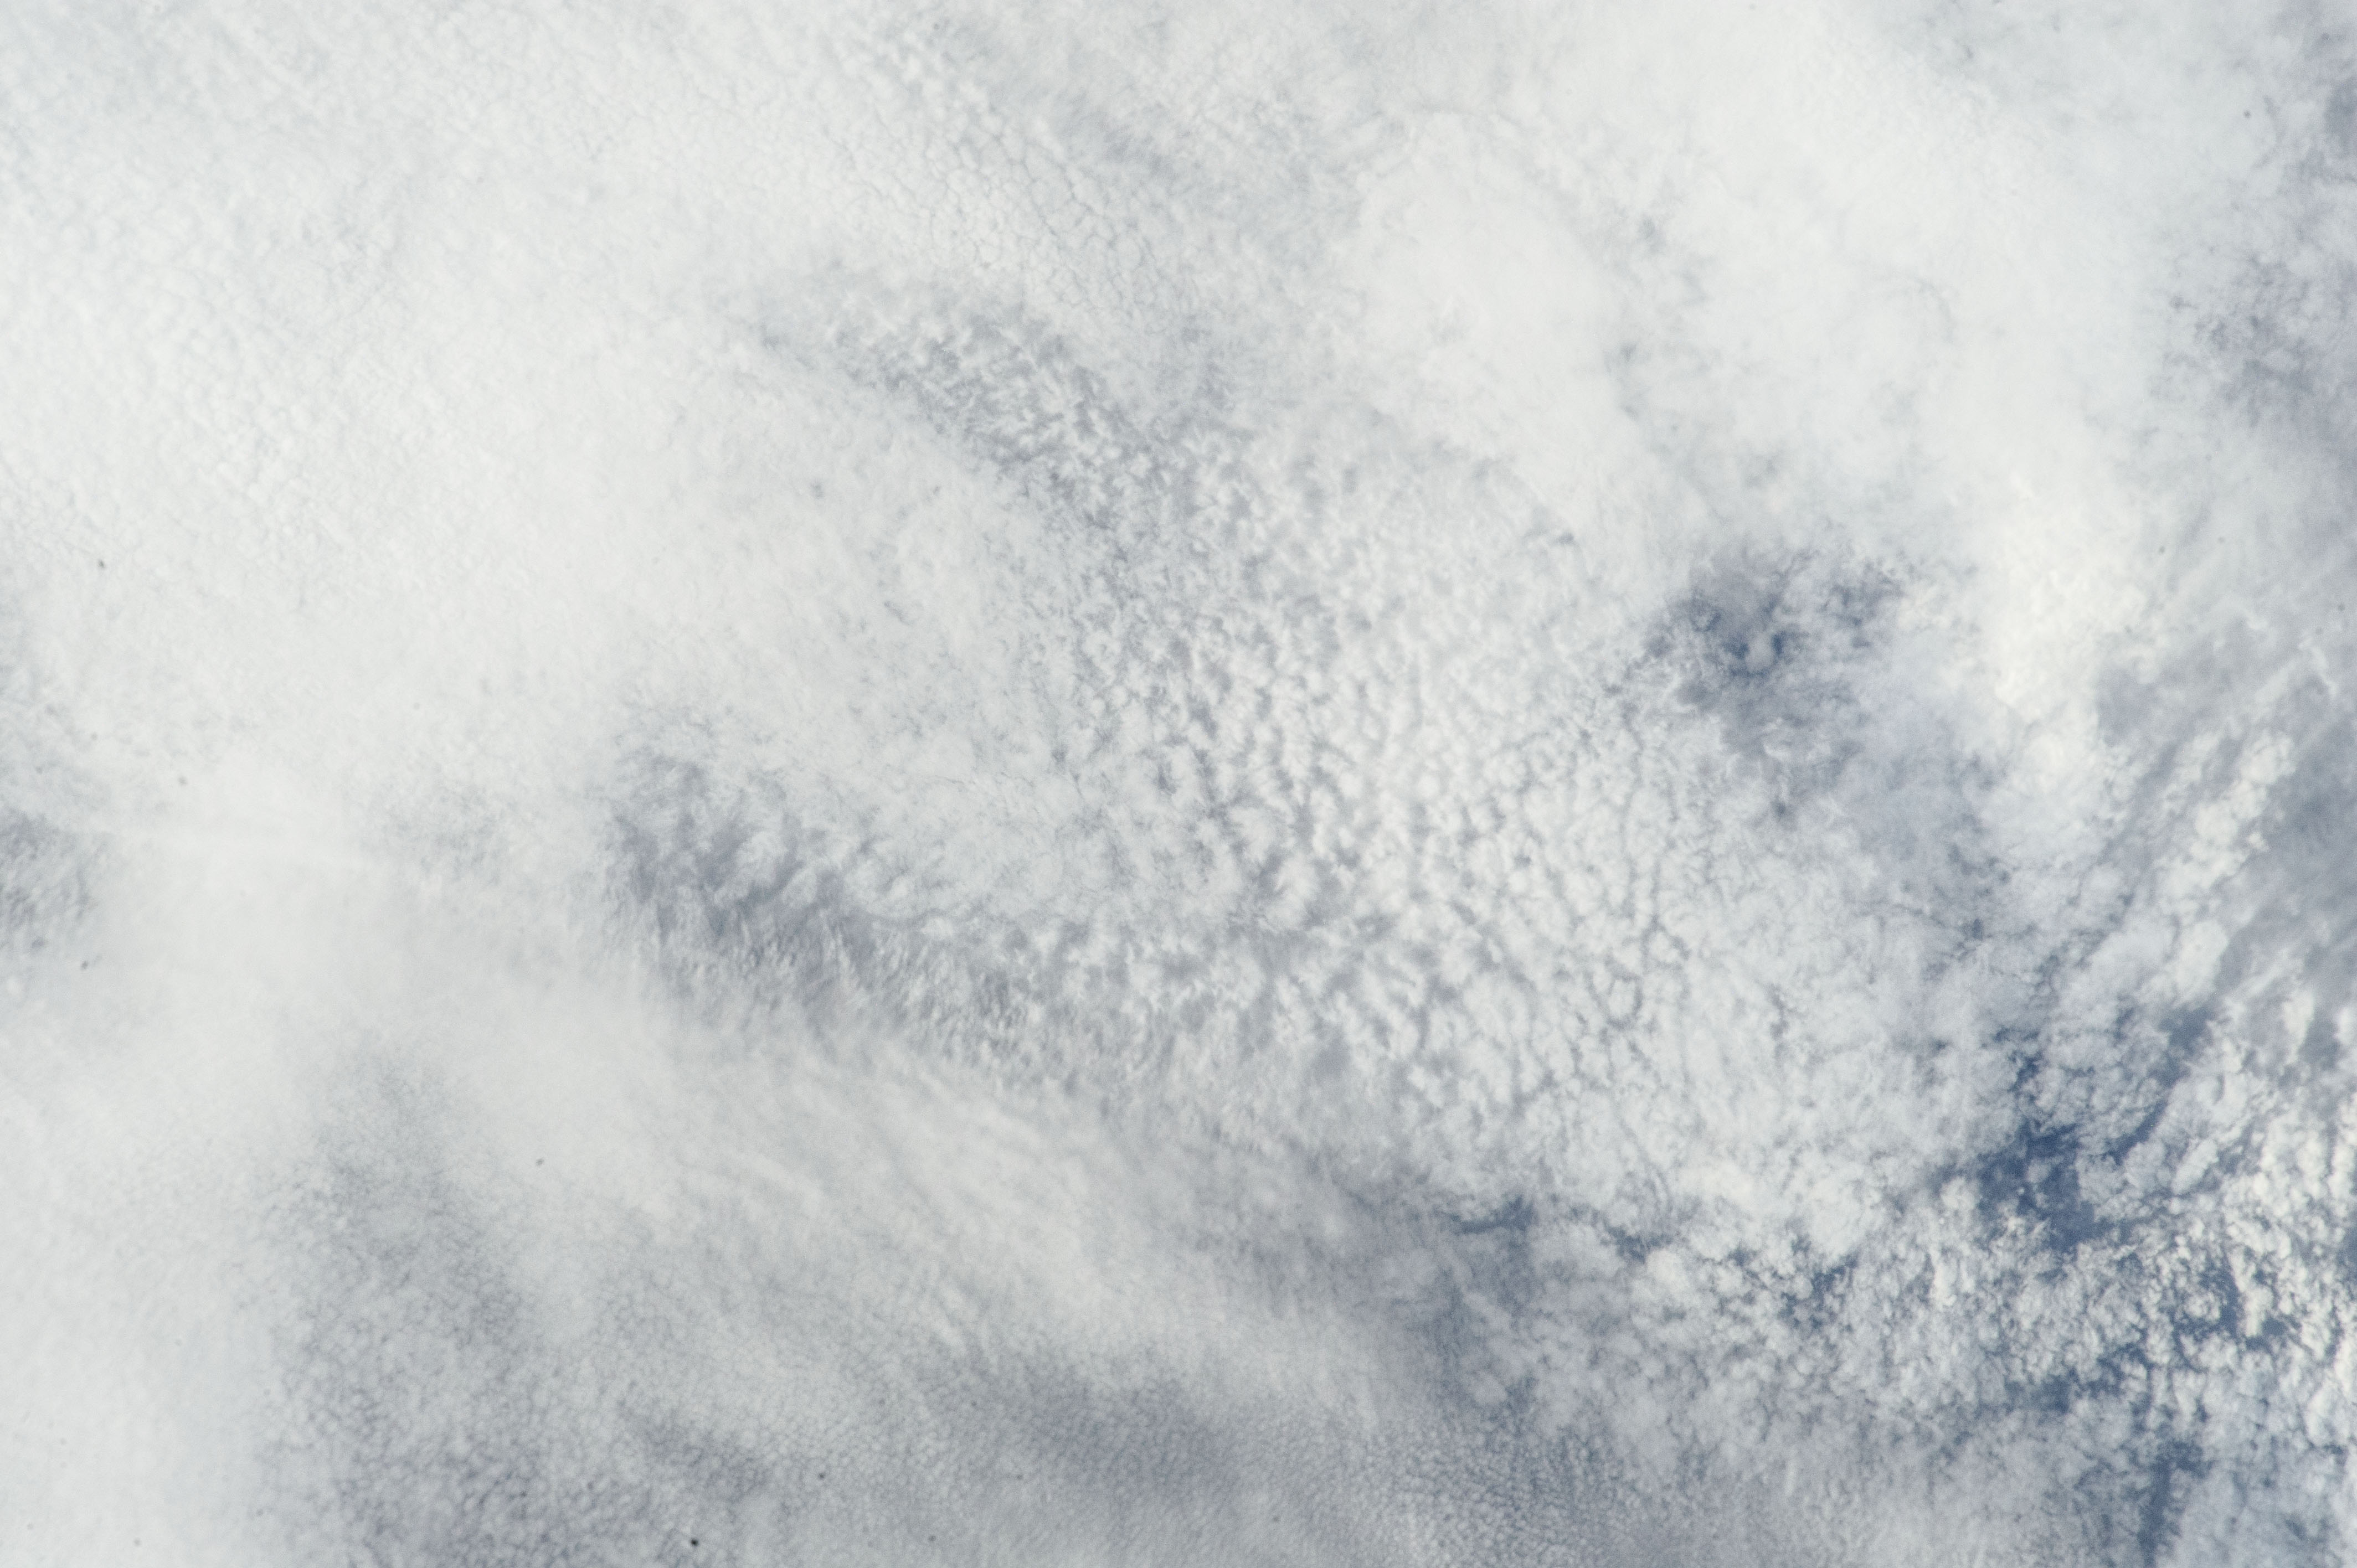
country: SOUTH AMERICA
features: CLOUD
